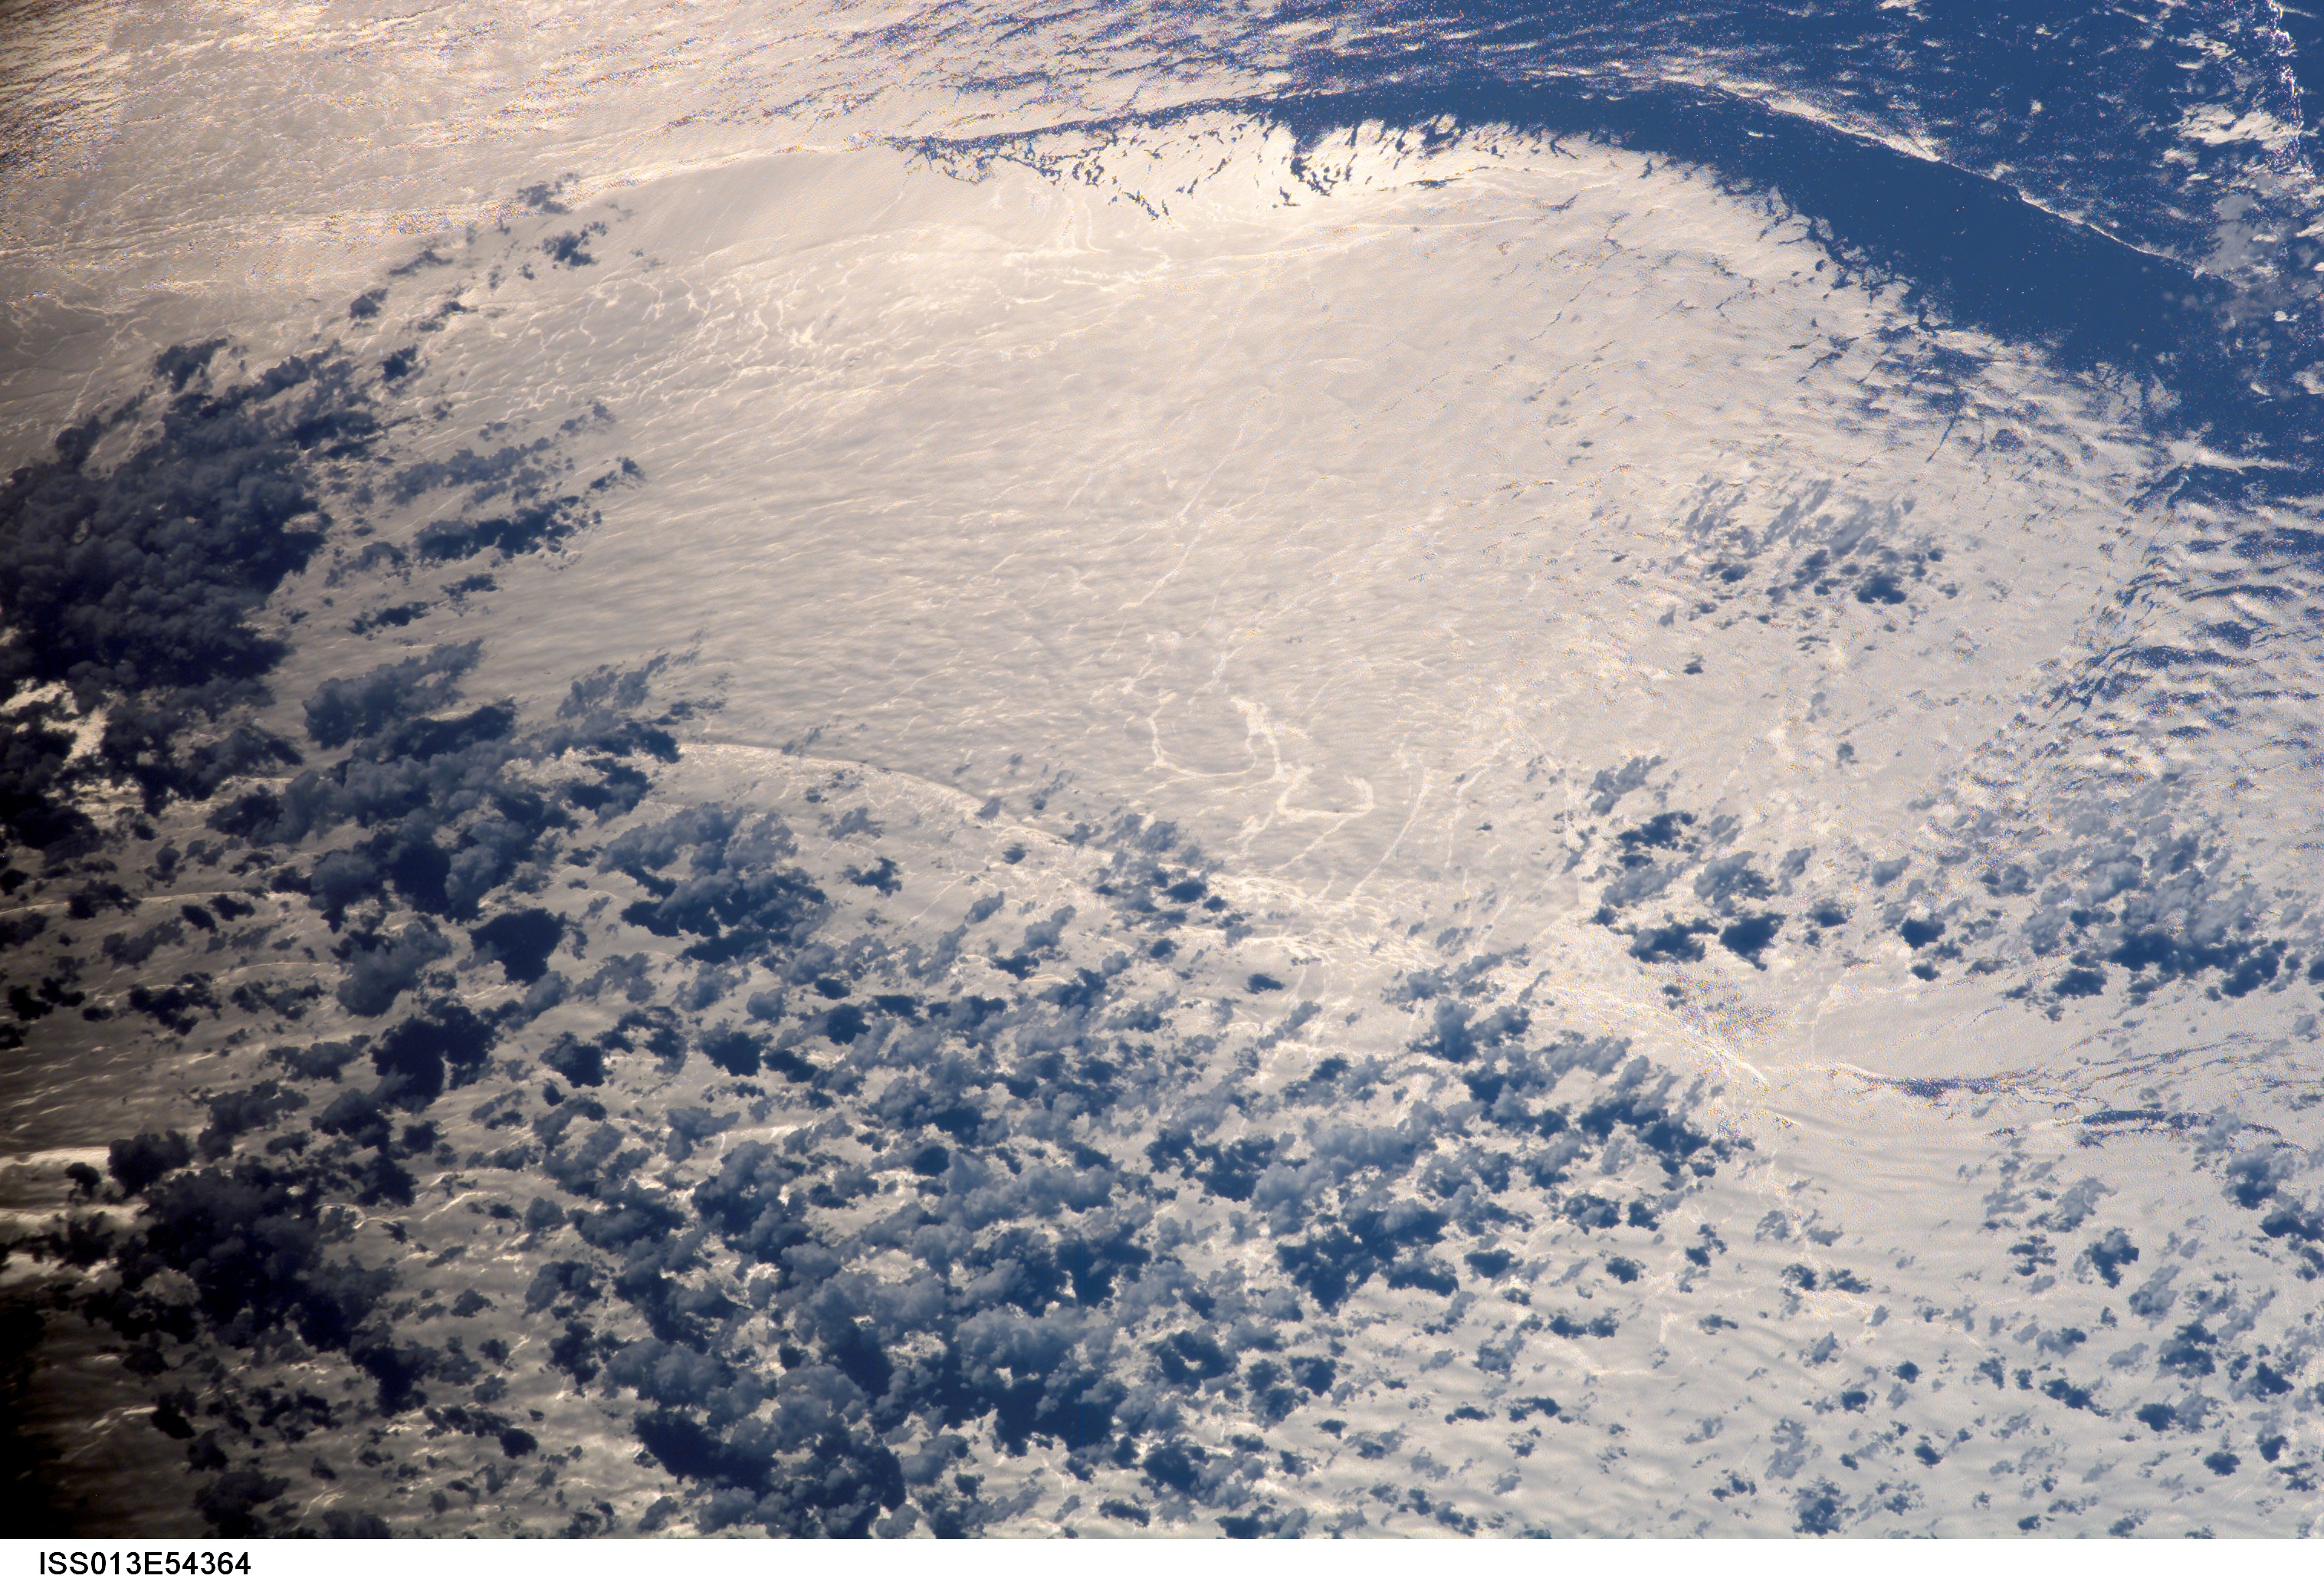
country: CHINA
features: SUNGLINT, WAVES, SOUTH CHINA SEA
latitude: 19.9
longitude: 111.4
